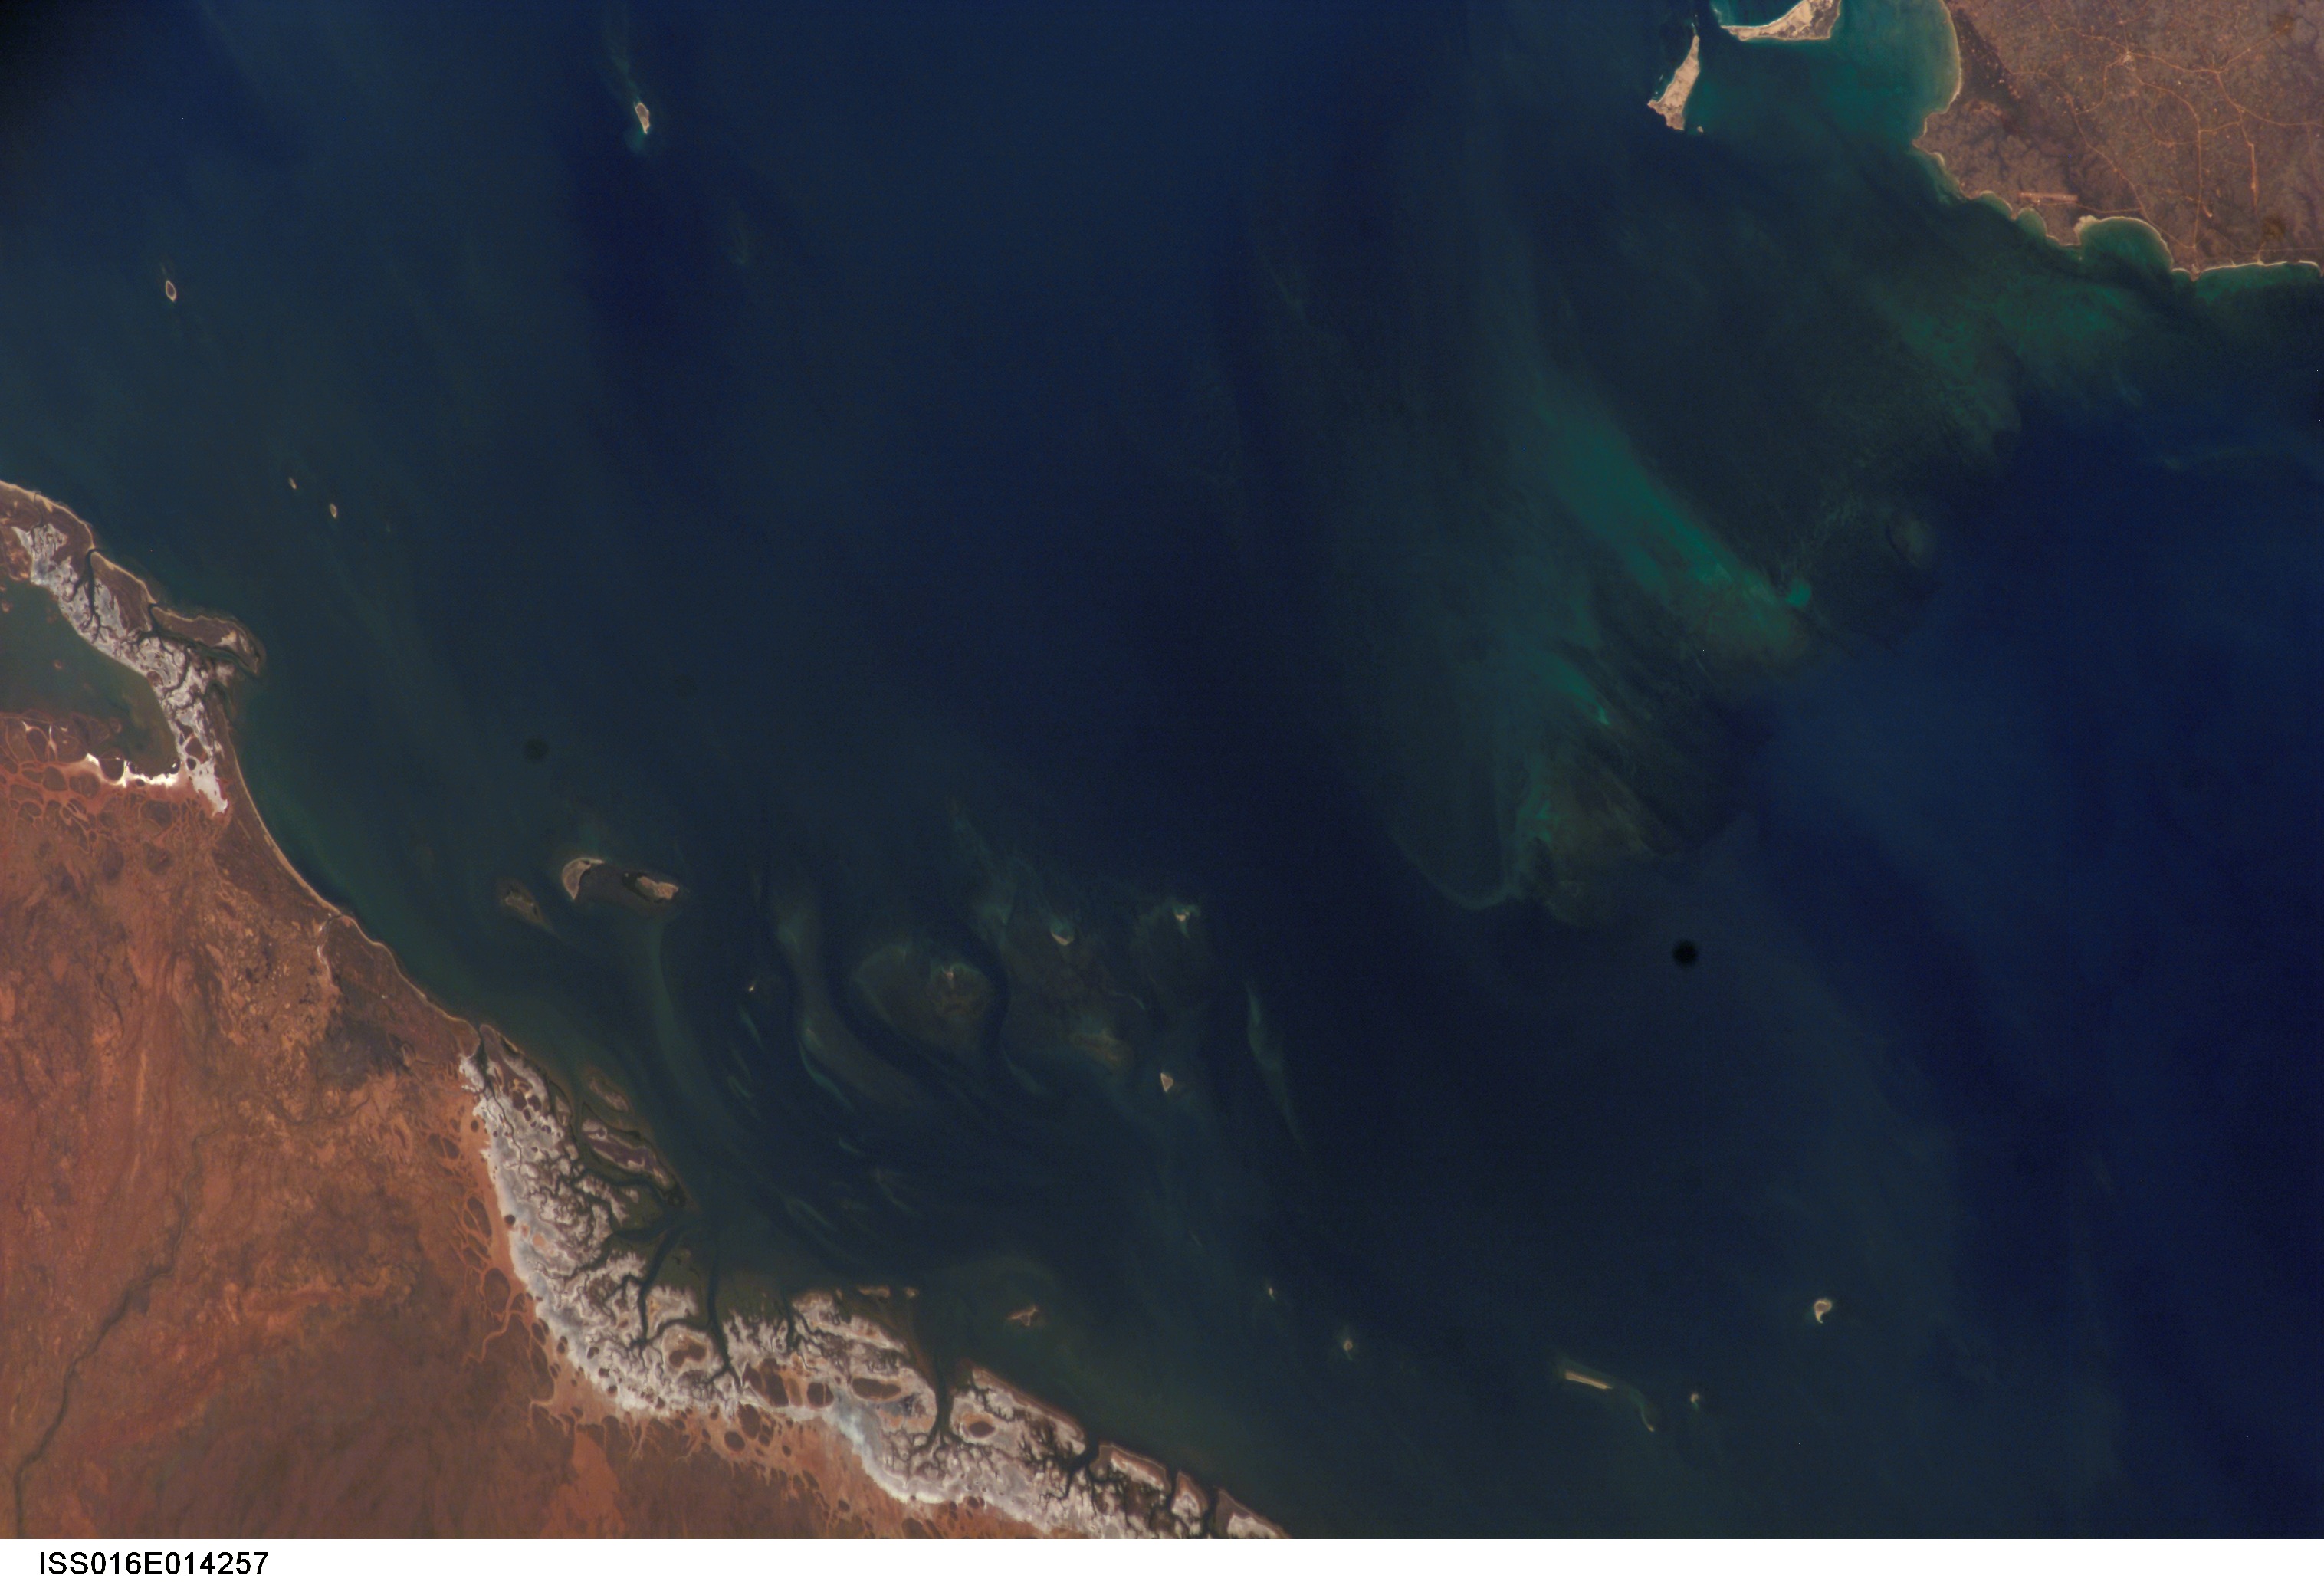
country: AUSTRALIA-WA
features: MANGROVE I., MARY ANNE PASSAGE
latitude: -21.5
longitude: 115.5
